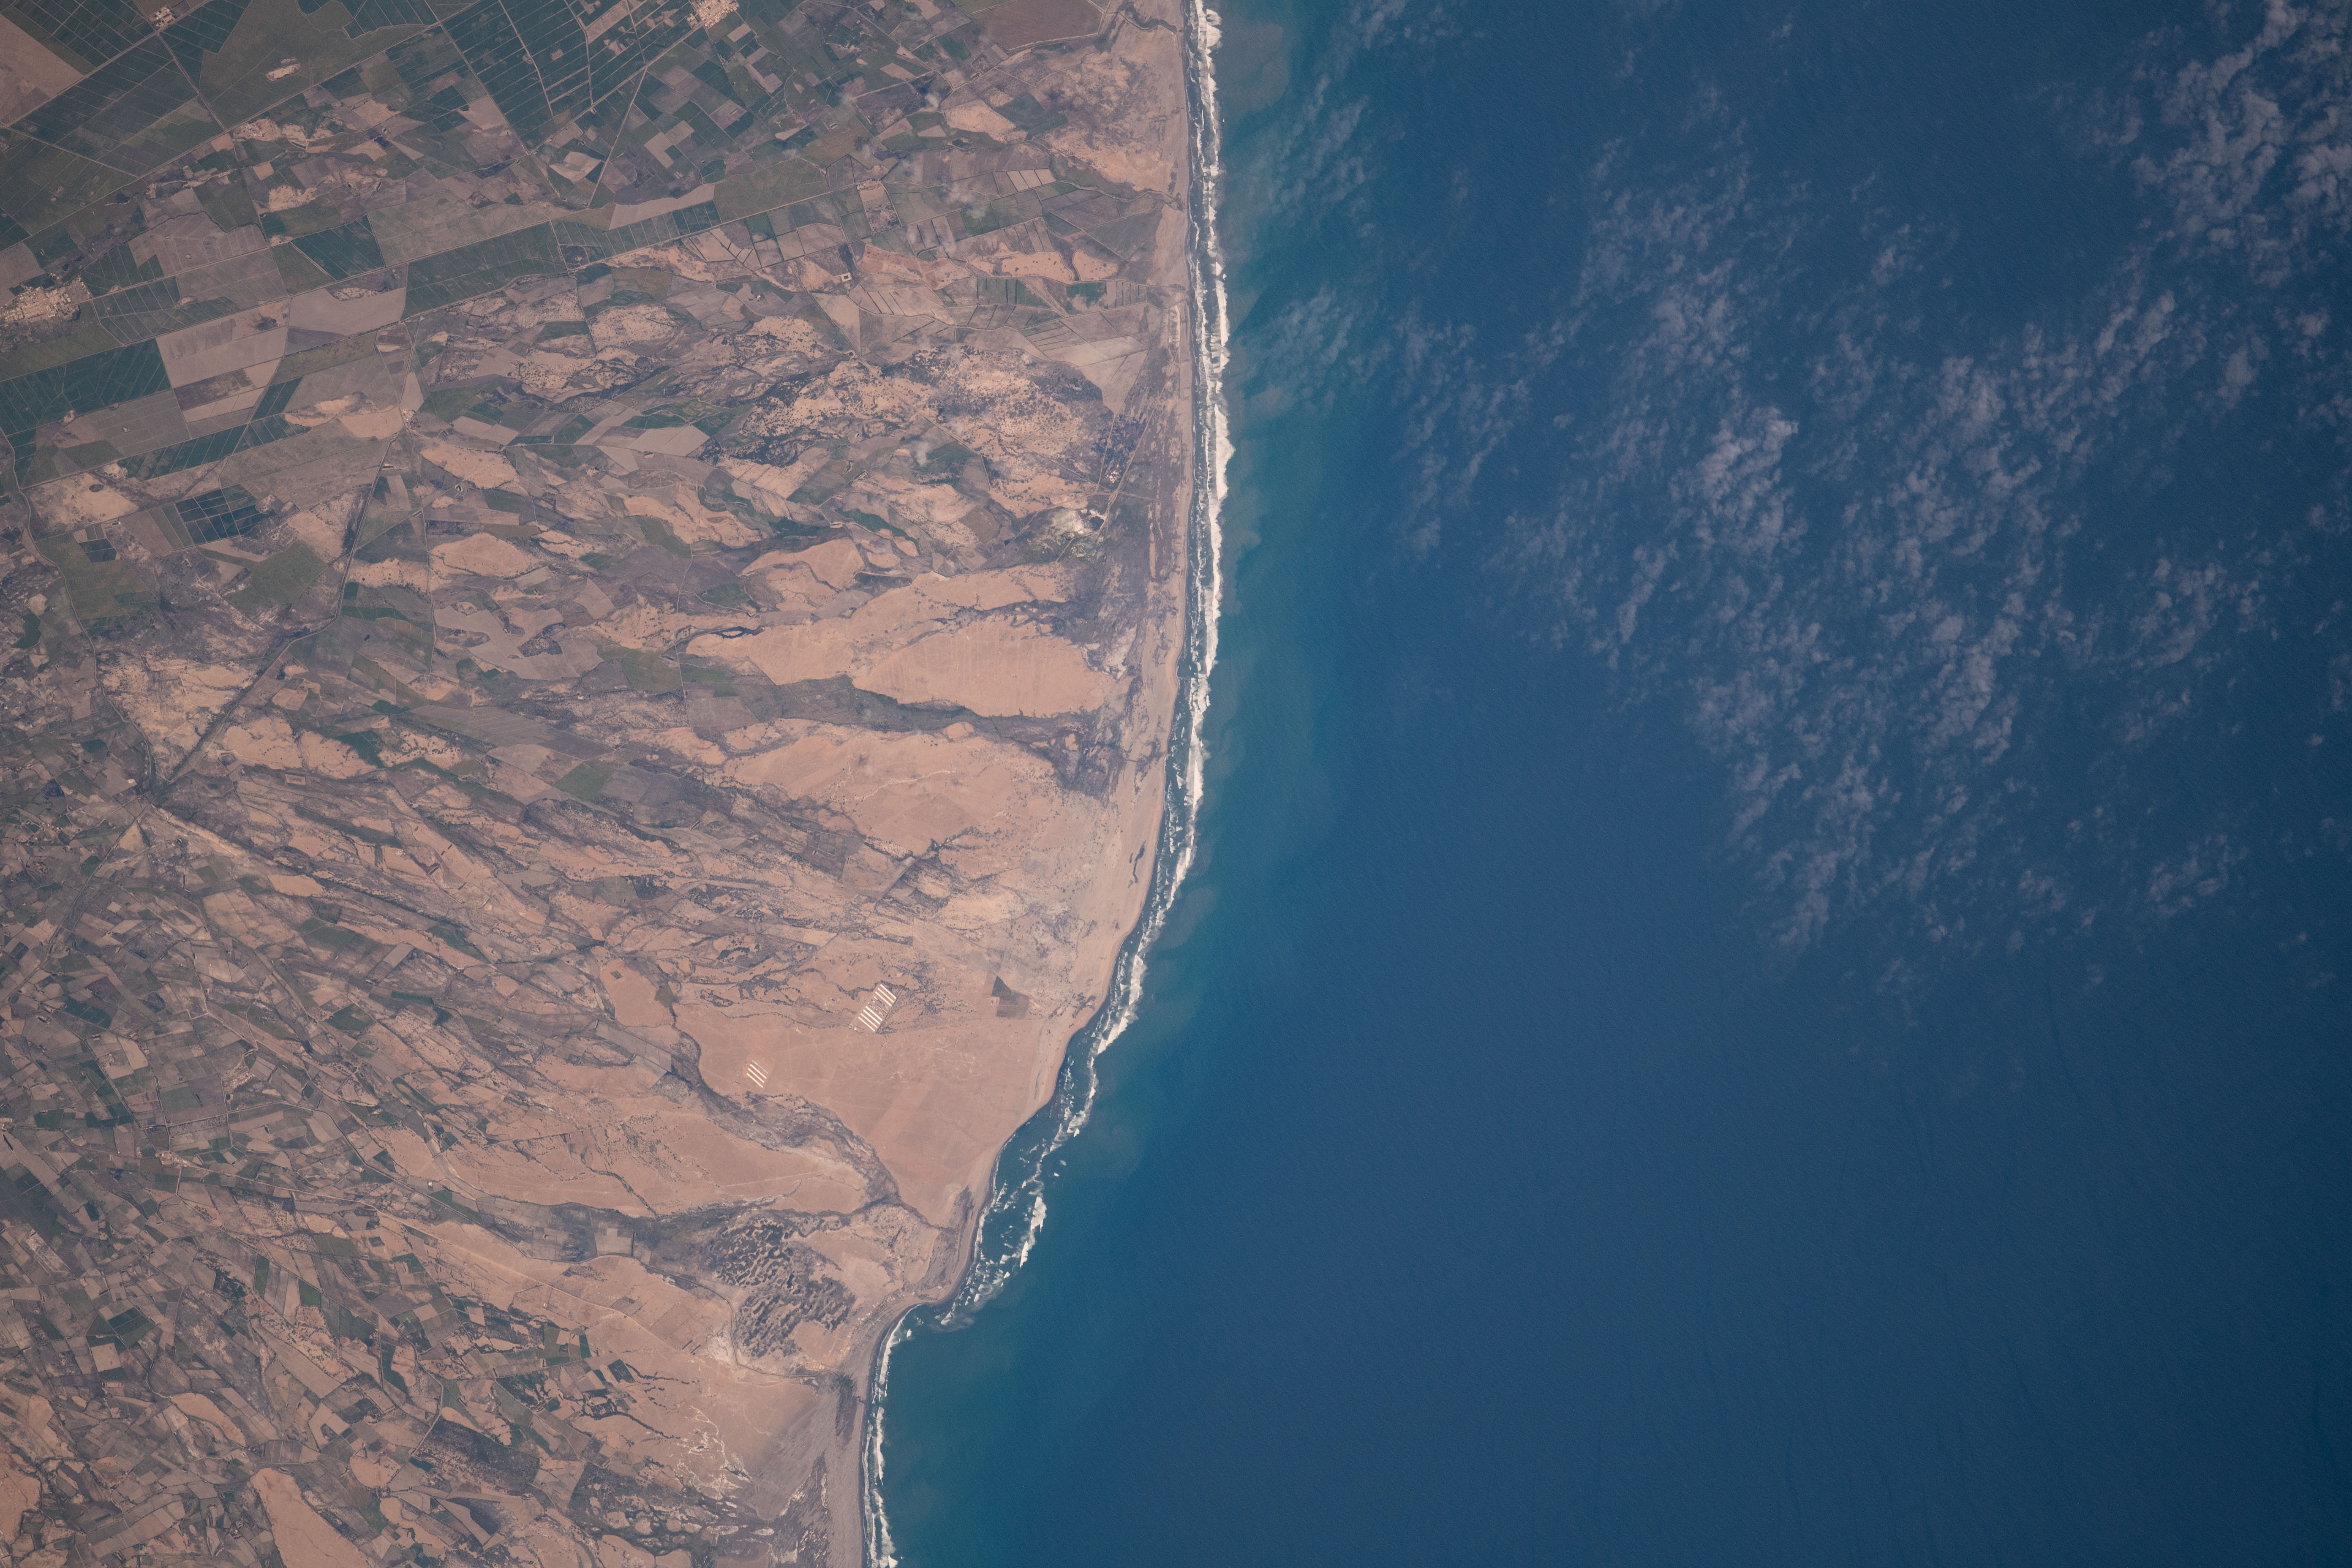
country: PERU
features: COASTLINE
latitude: -7.8
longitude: -79.4
